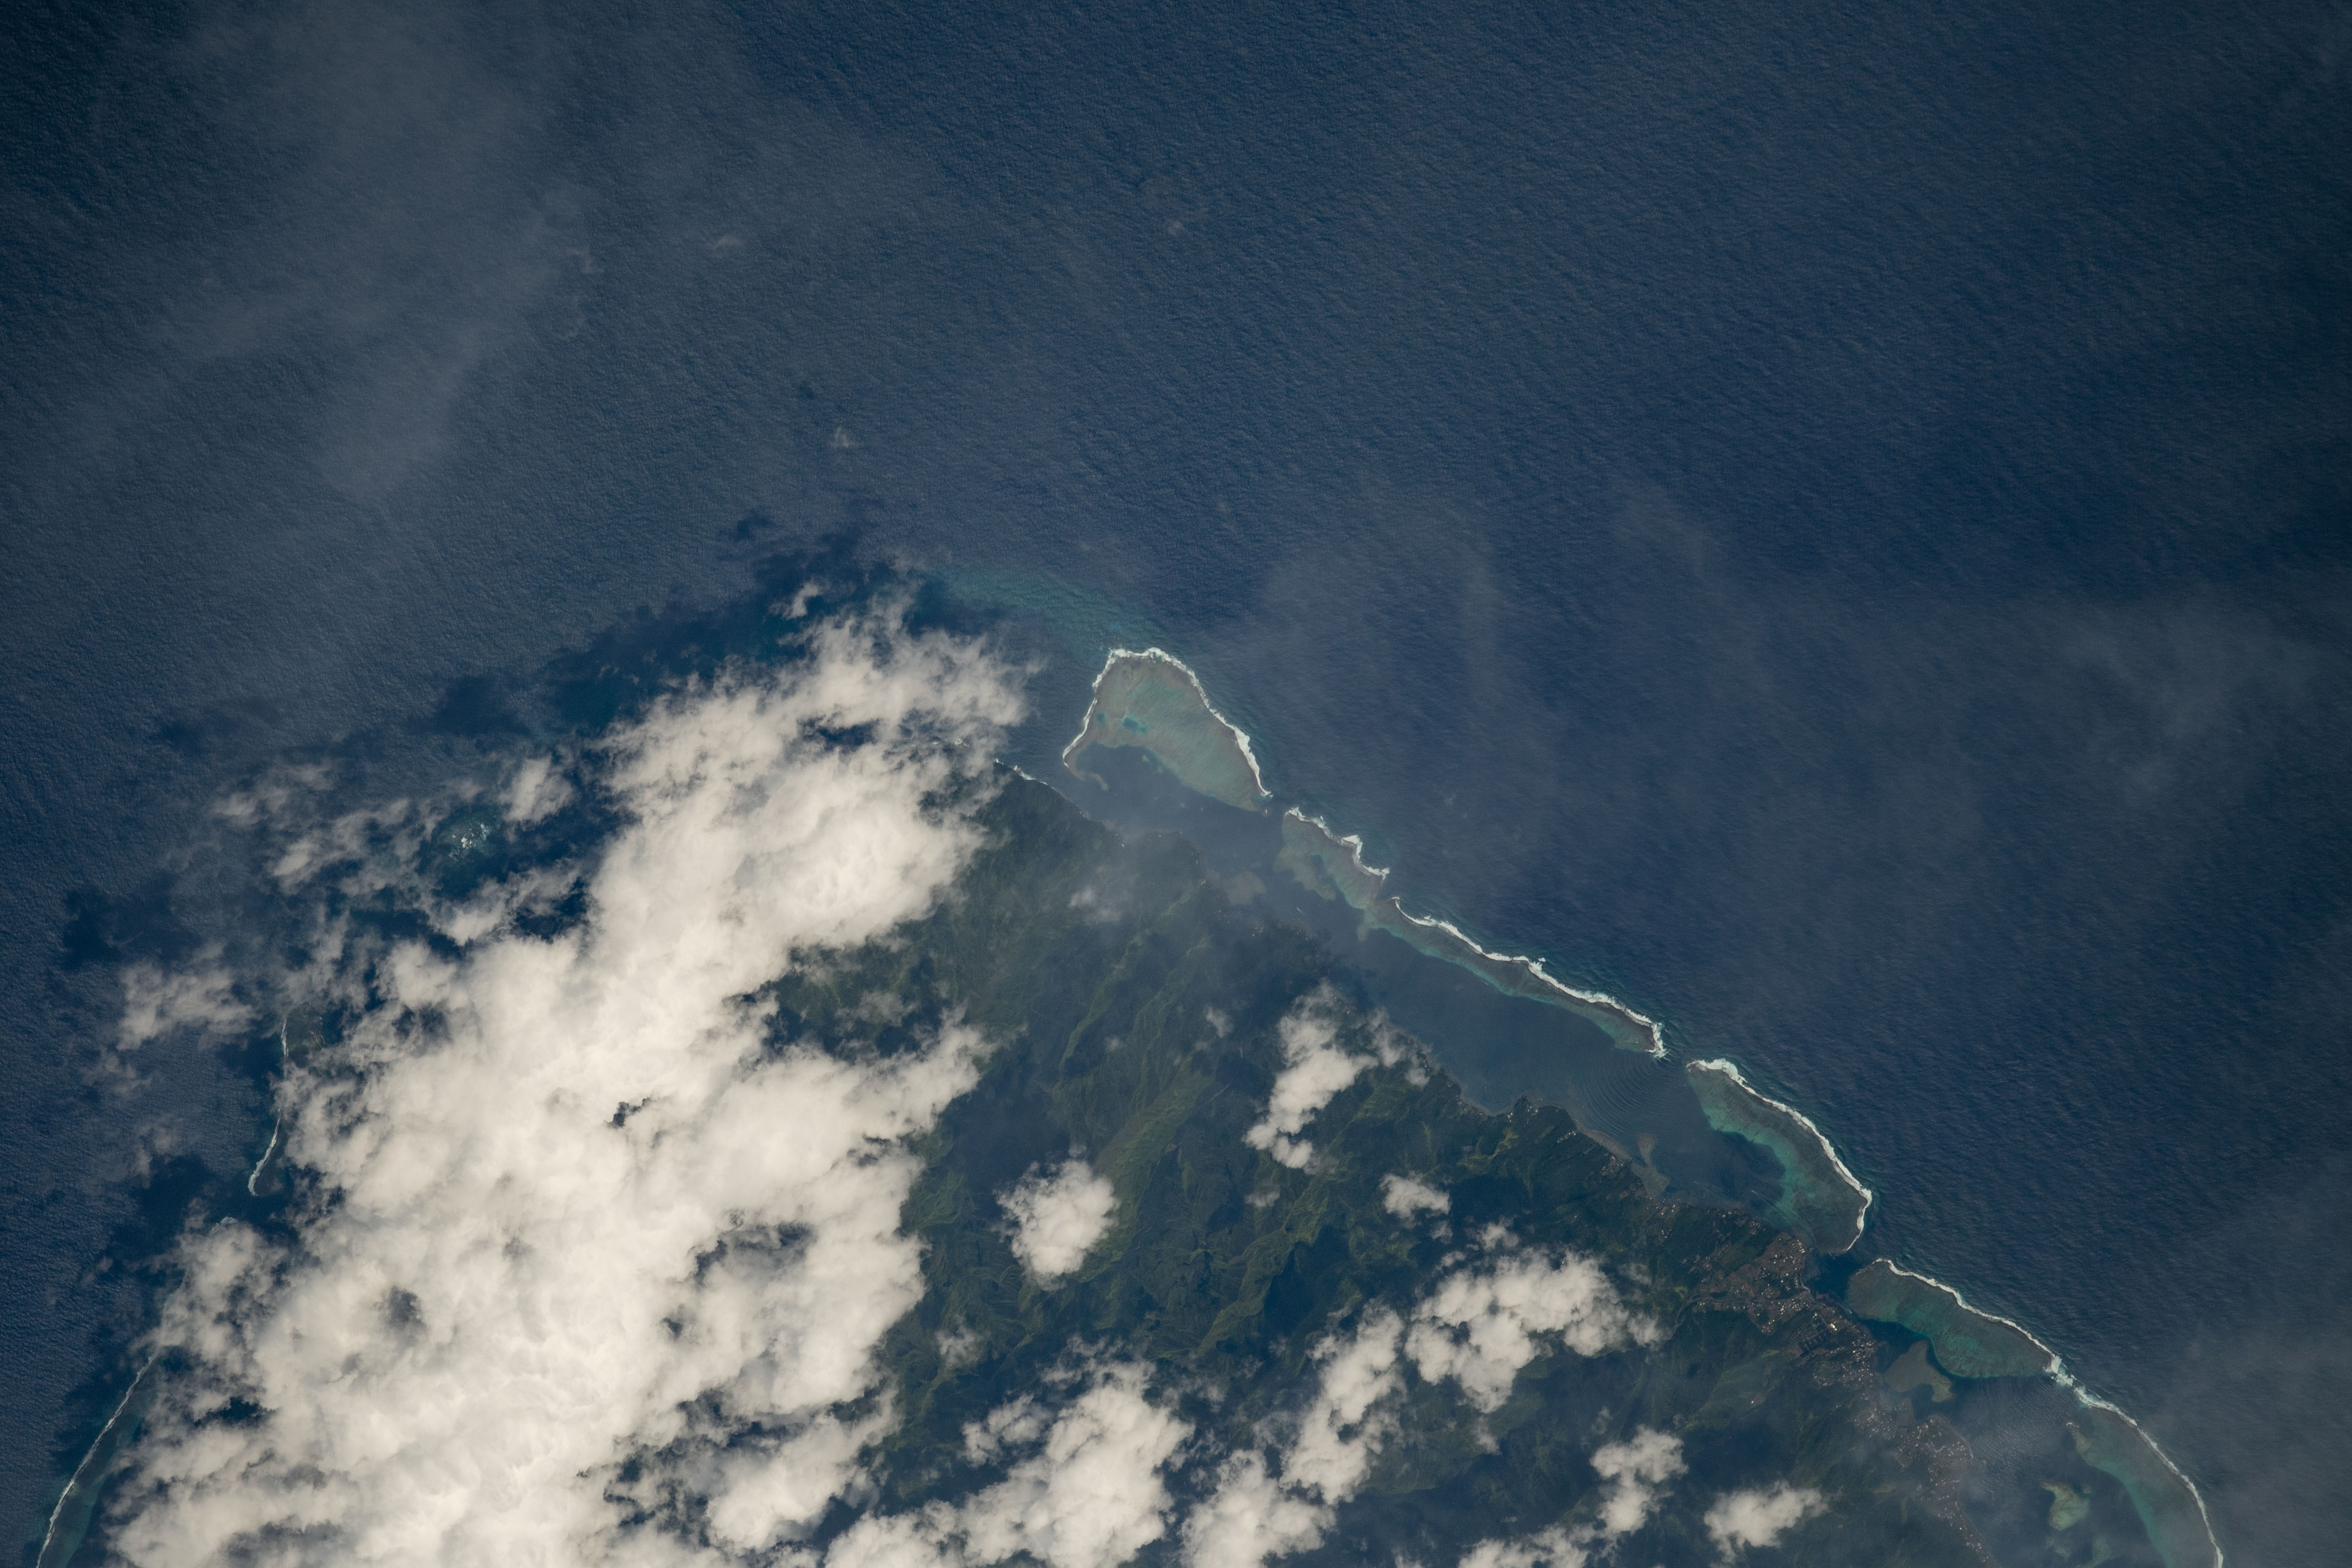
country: SOCIETY ISLANDS
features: FRENCH POLYNESIA, HPTAPUU
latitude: -17.9
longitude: -149.2
